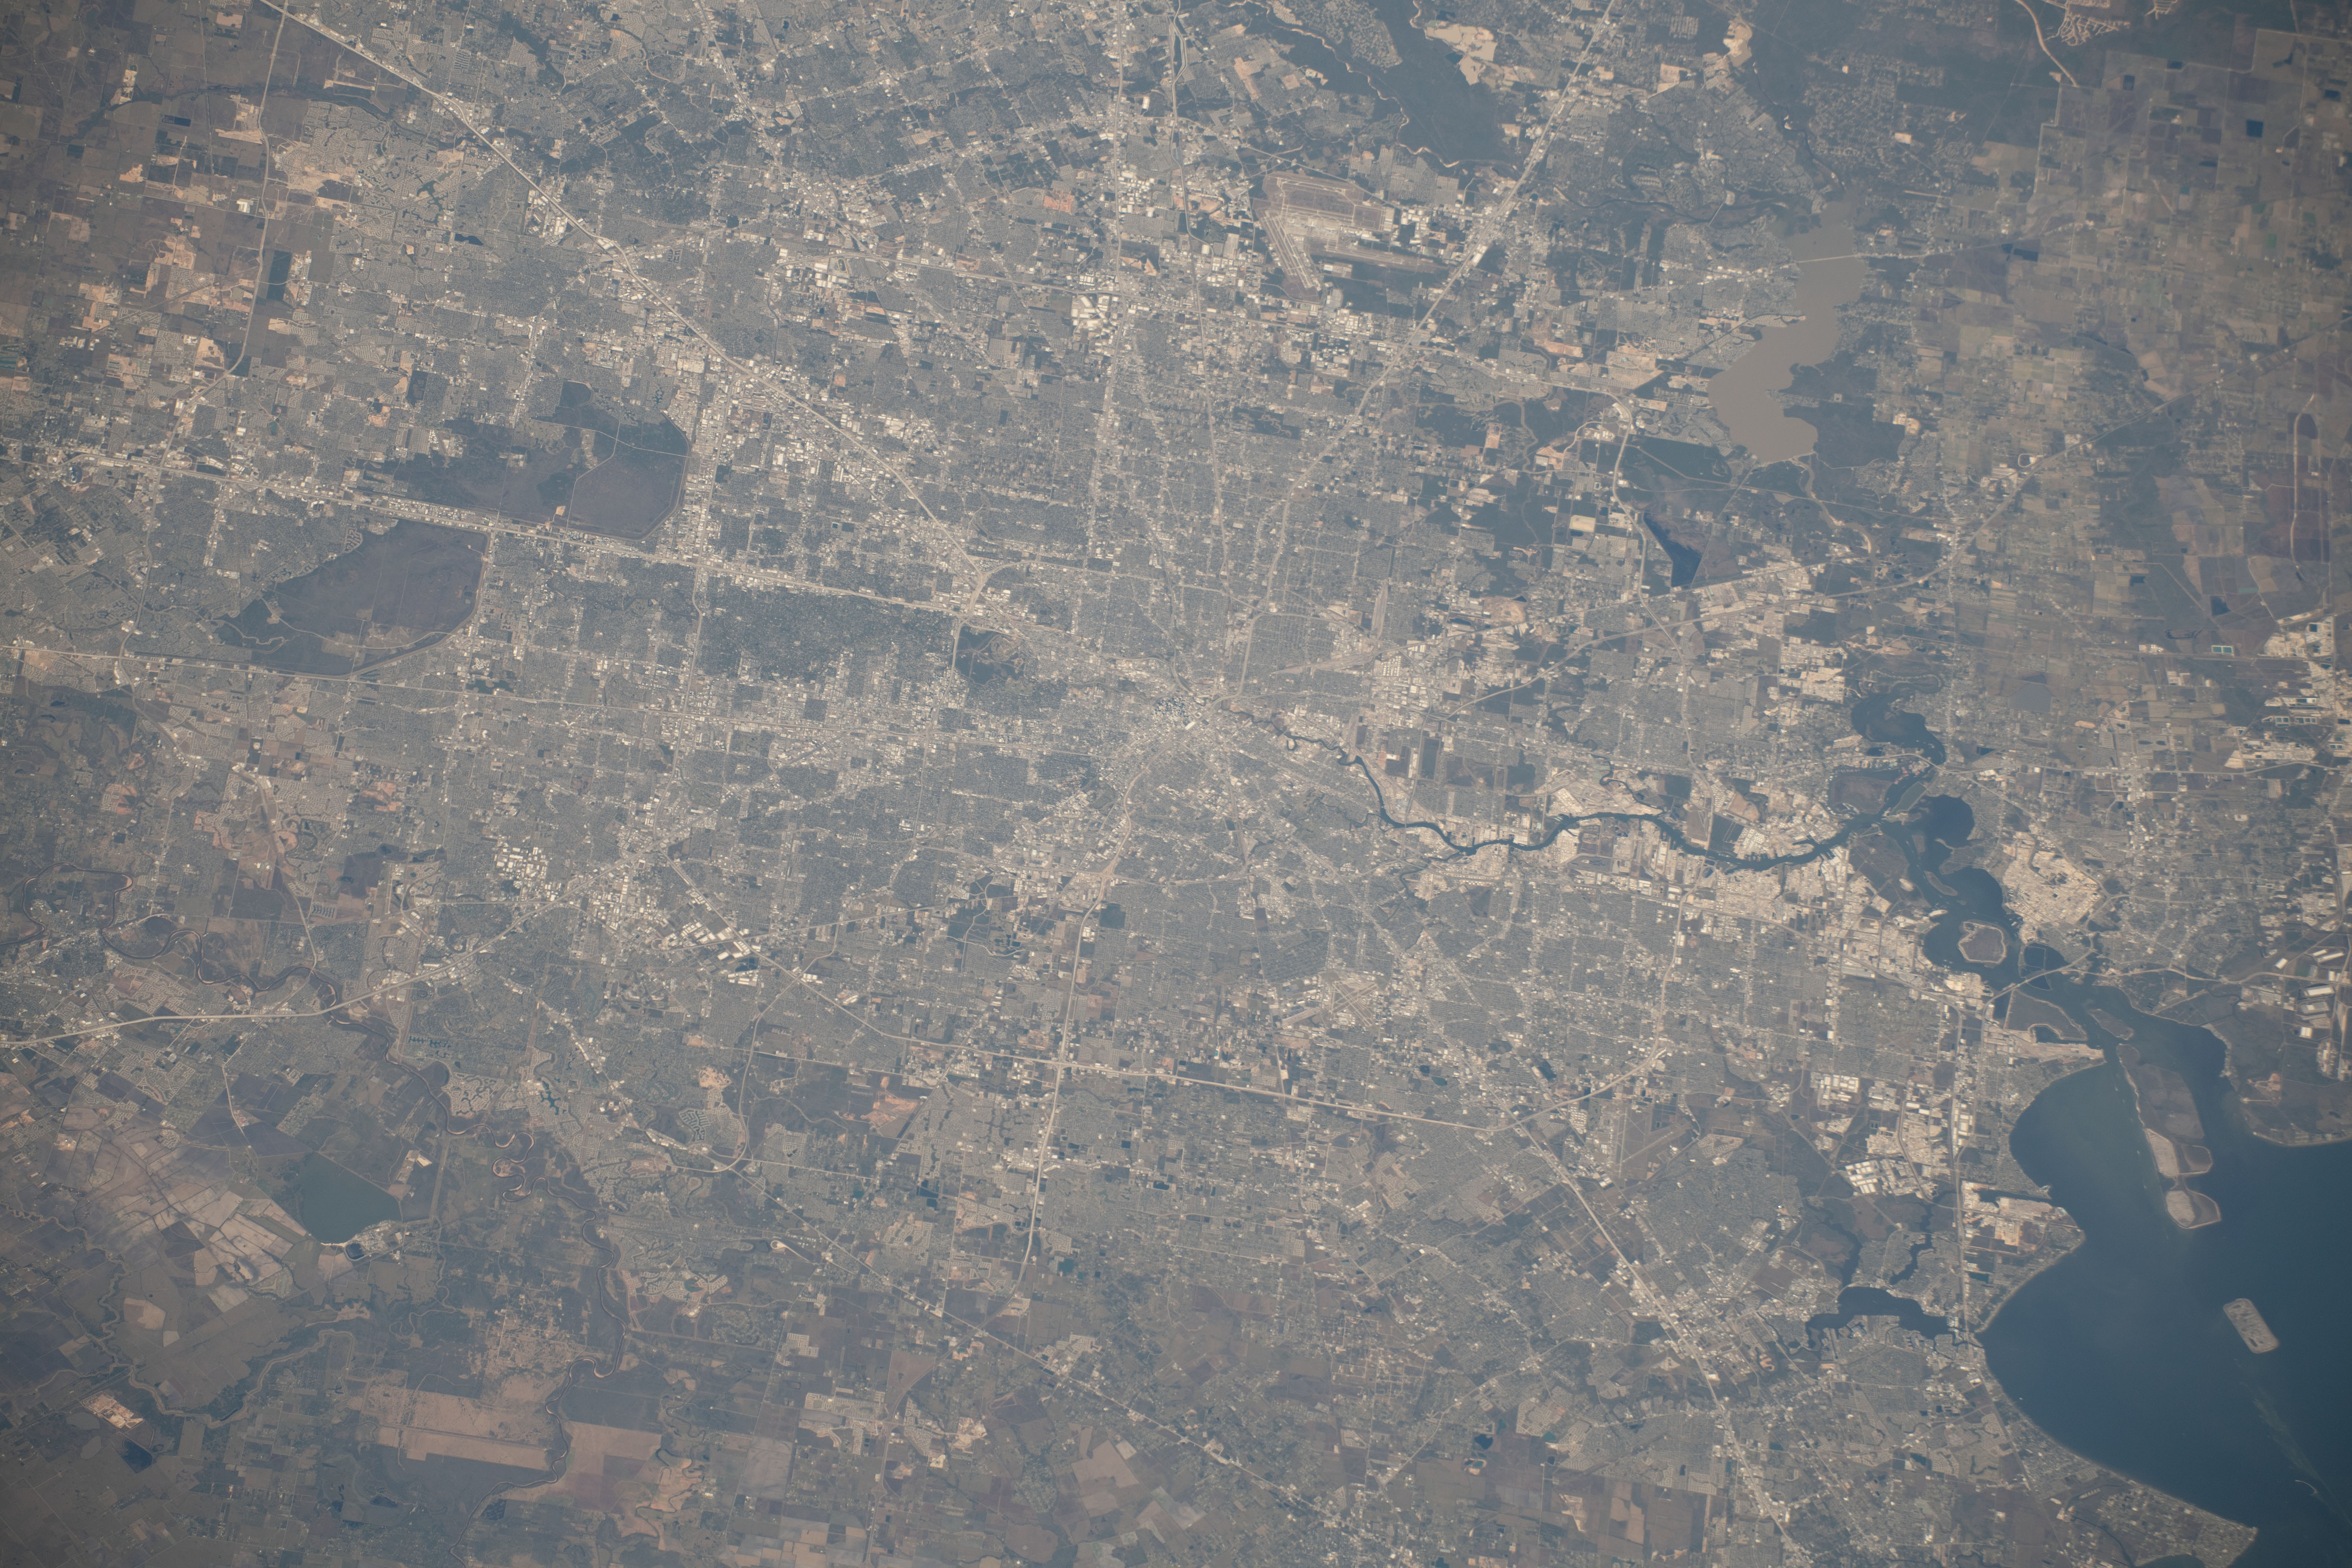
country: USA-TEXAS
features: HOUSTON
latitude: 29.8
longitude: -95.4
